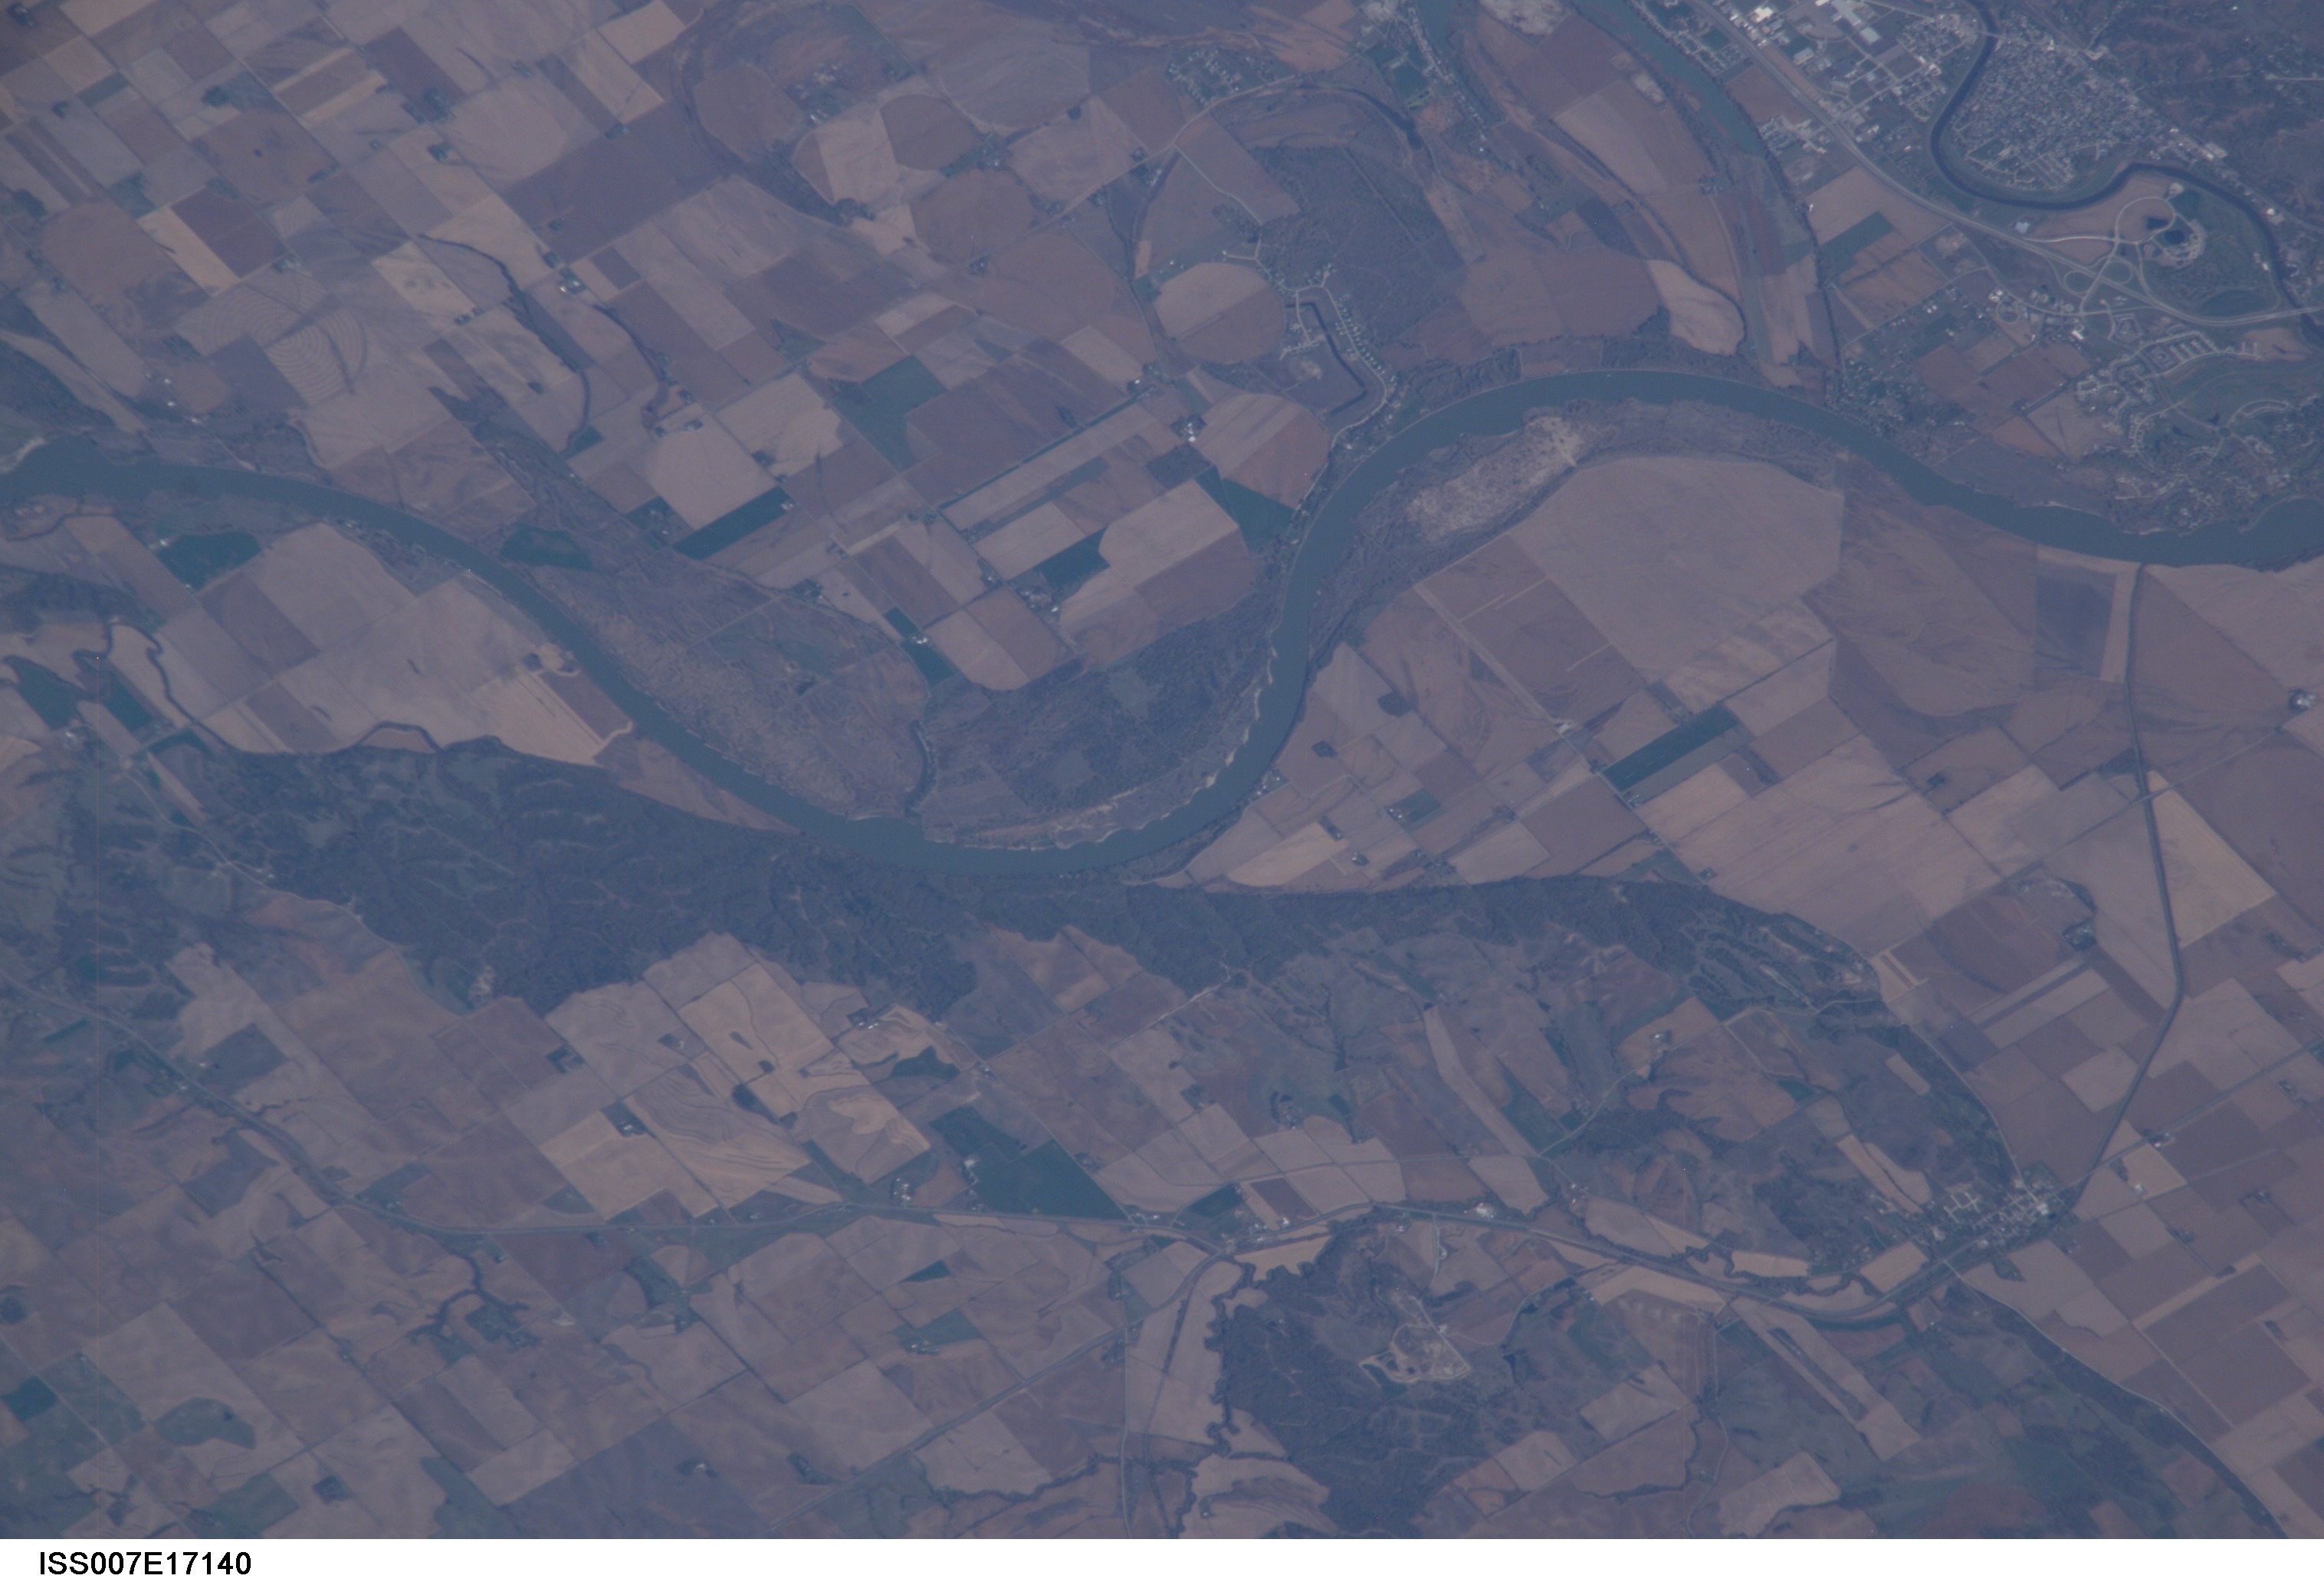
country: USA-NEBRASKA
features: MISSOURI RIVER, SIOUX CITY
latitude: 42.5
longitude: -96.6
